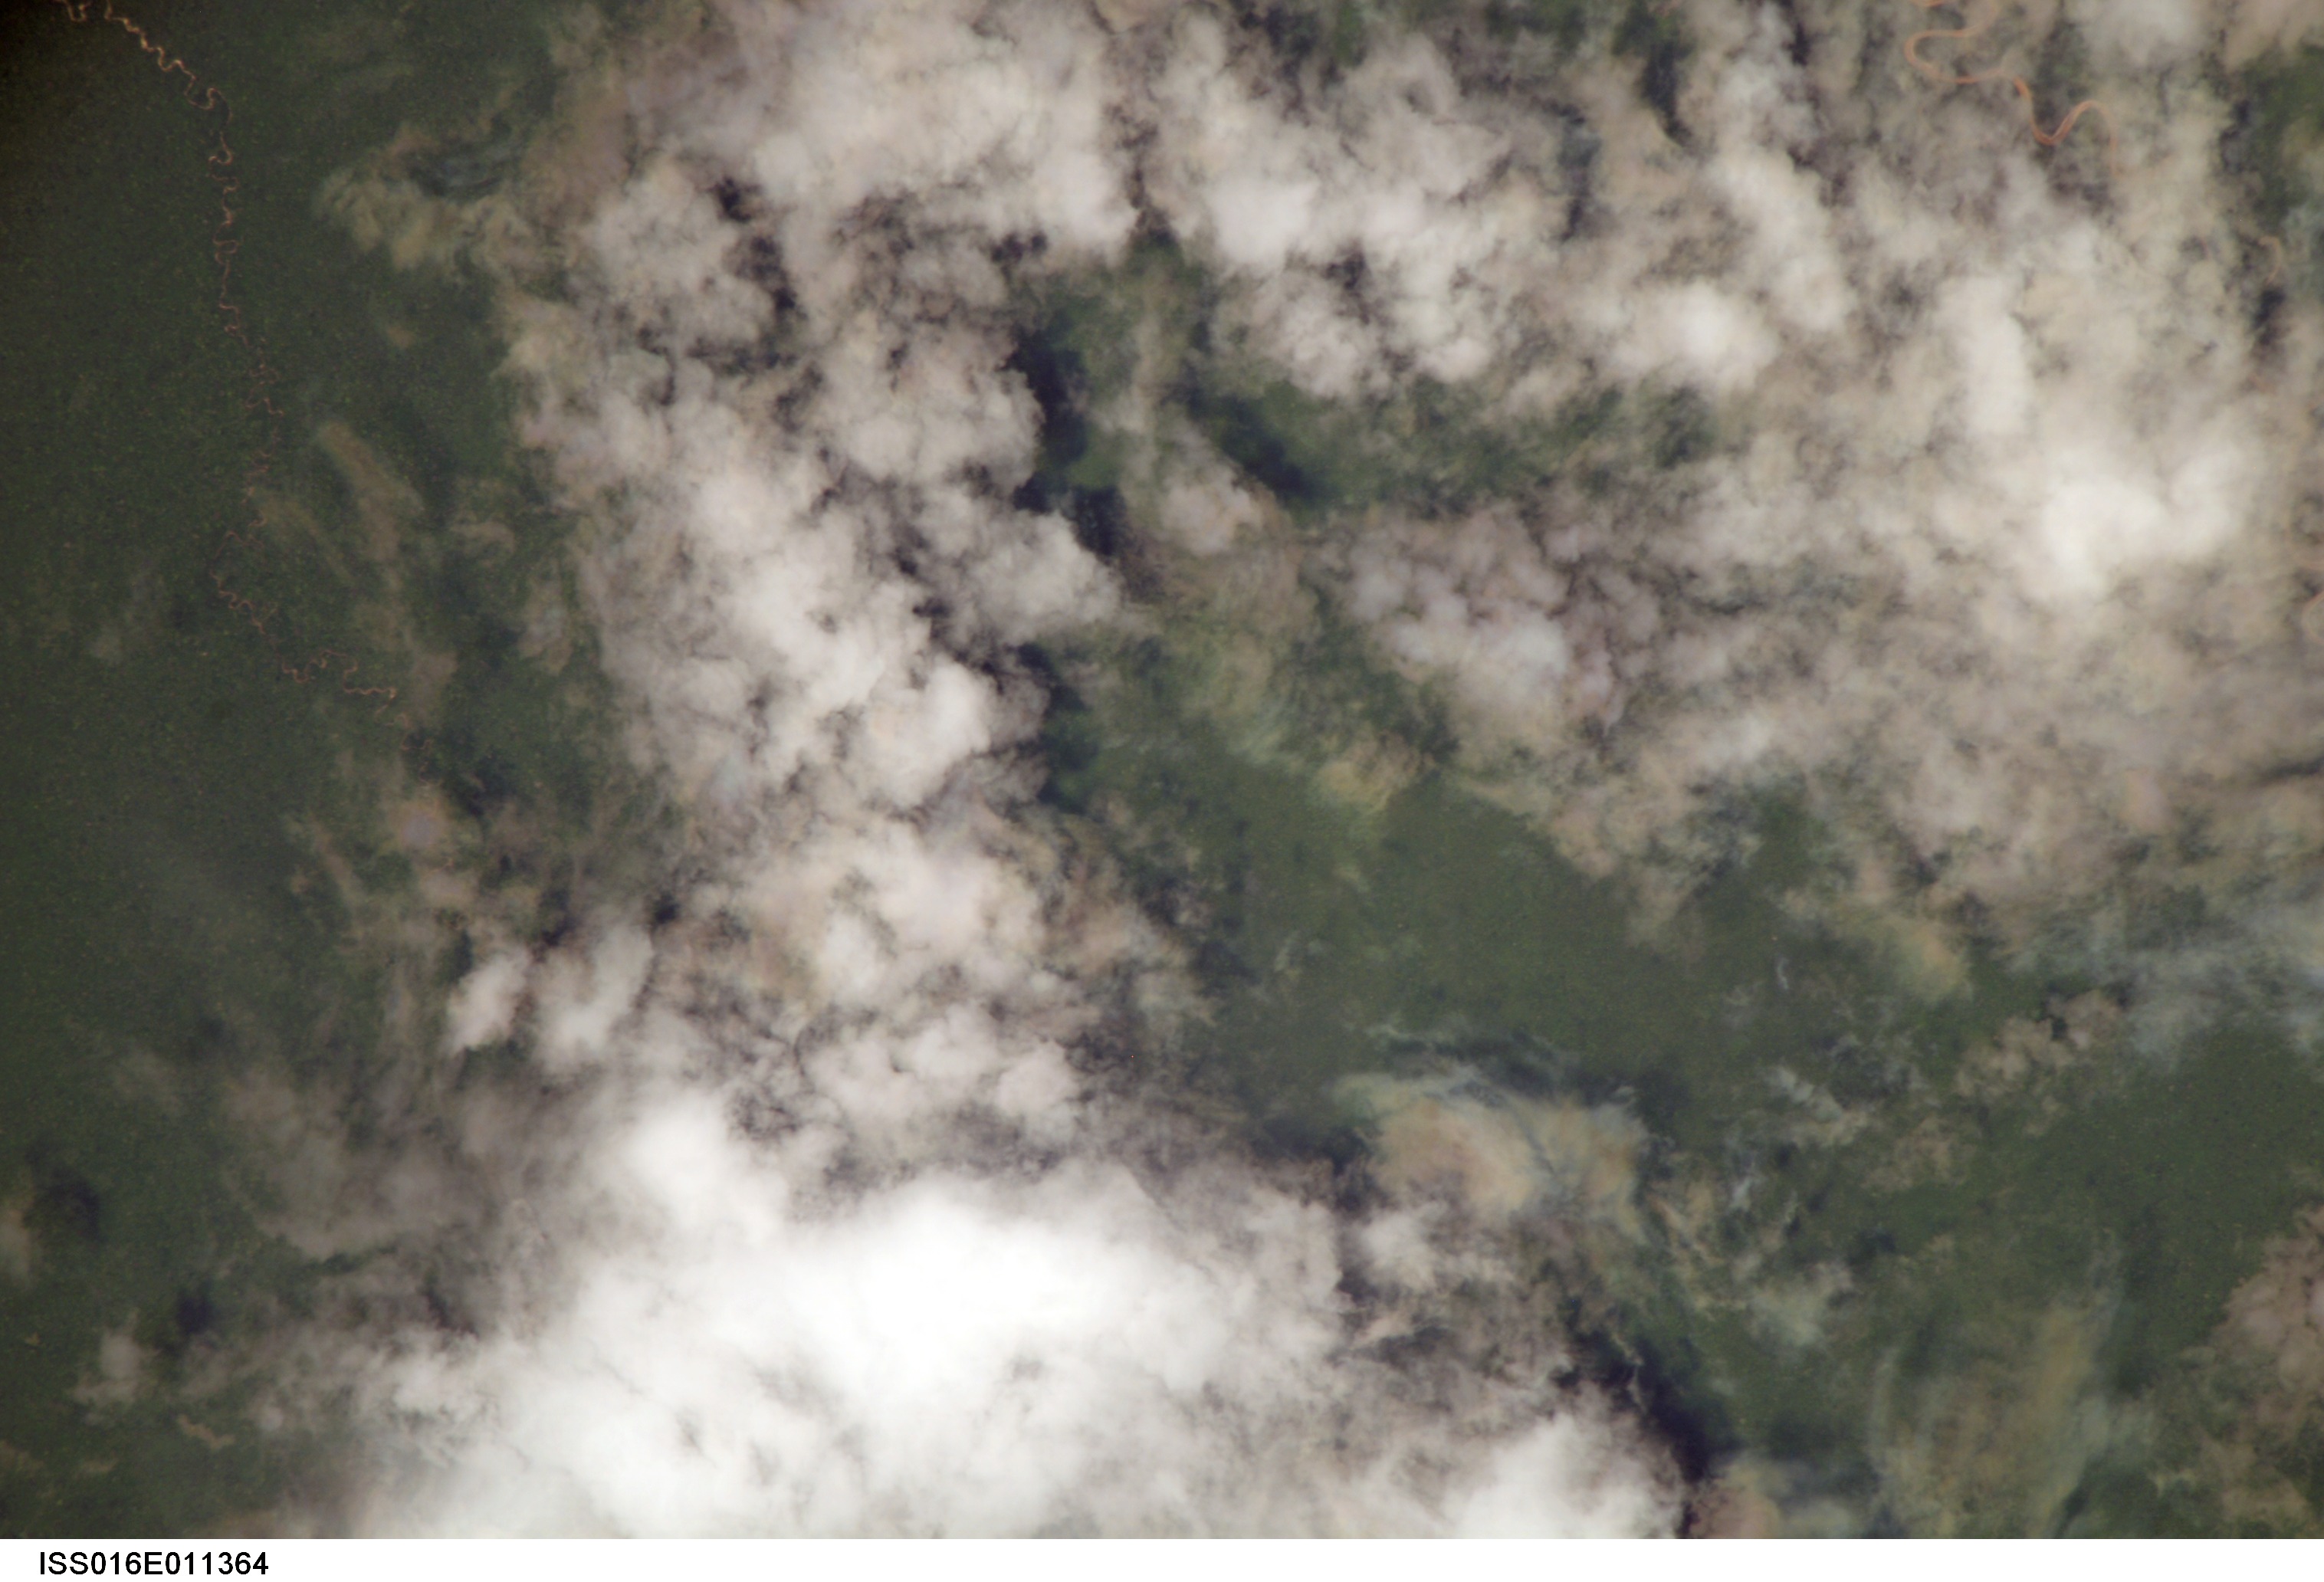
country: BOLIVIA
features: SALVADOR AREA, RIVERS, FOREST
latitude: -13.7
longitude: -68.3
